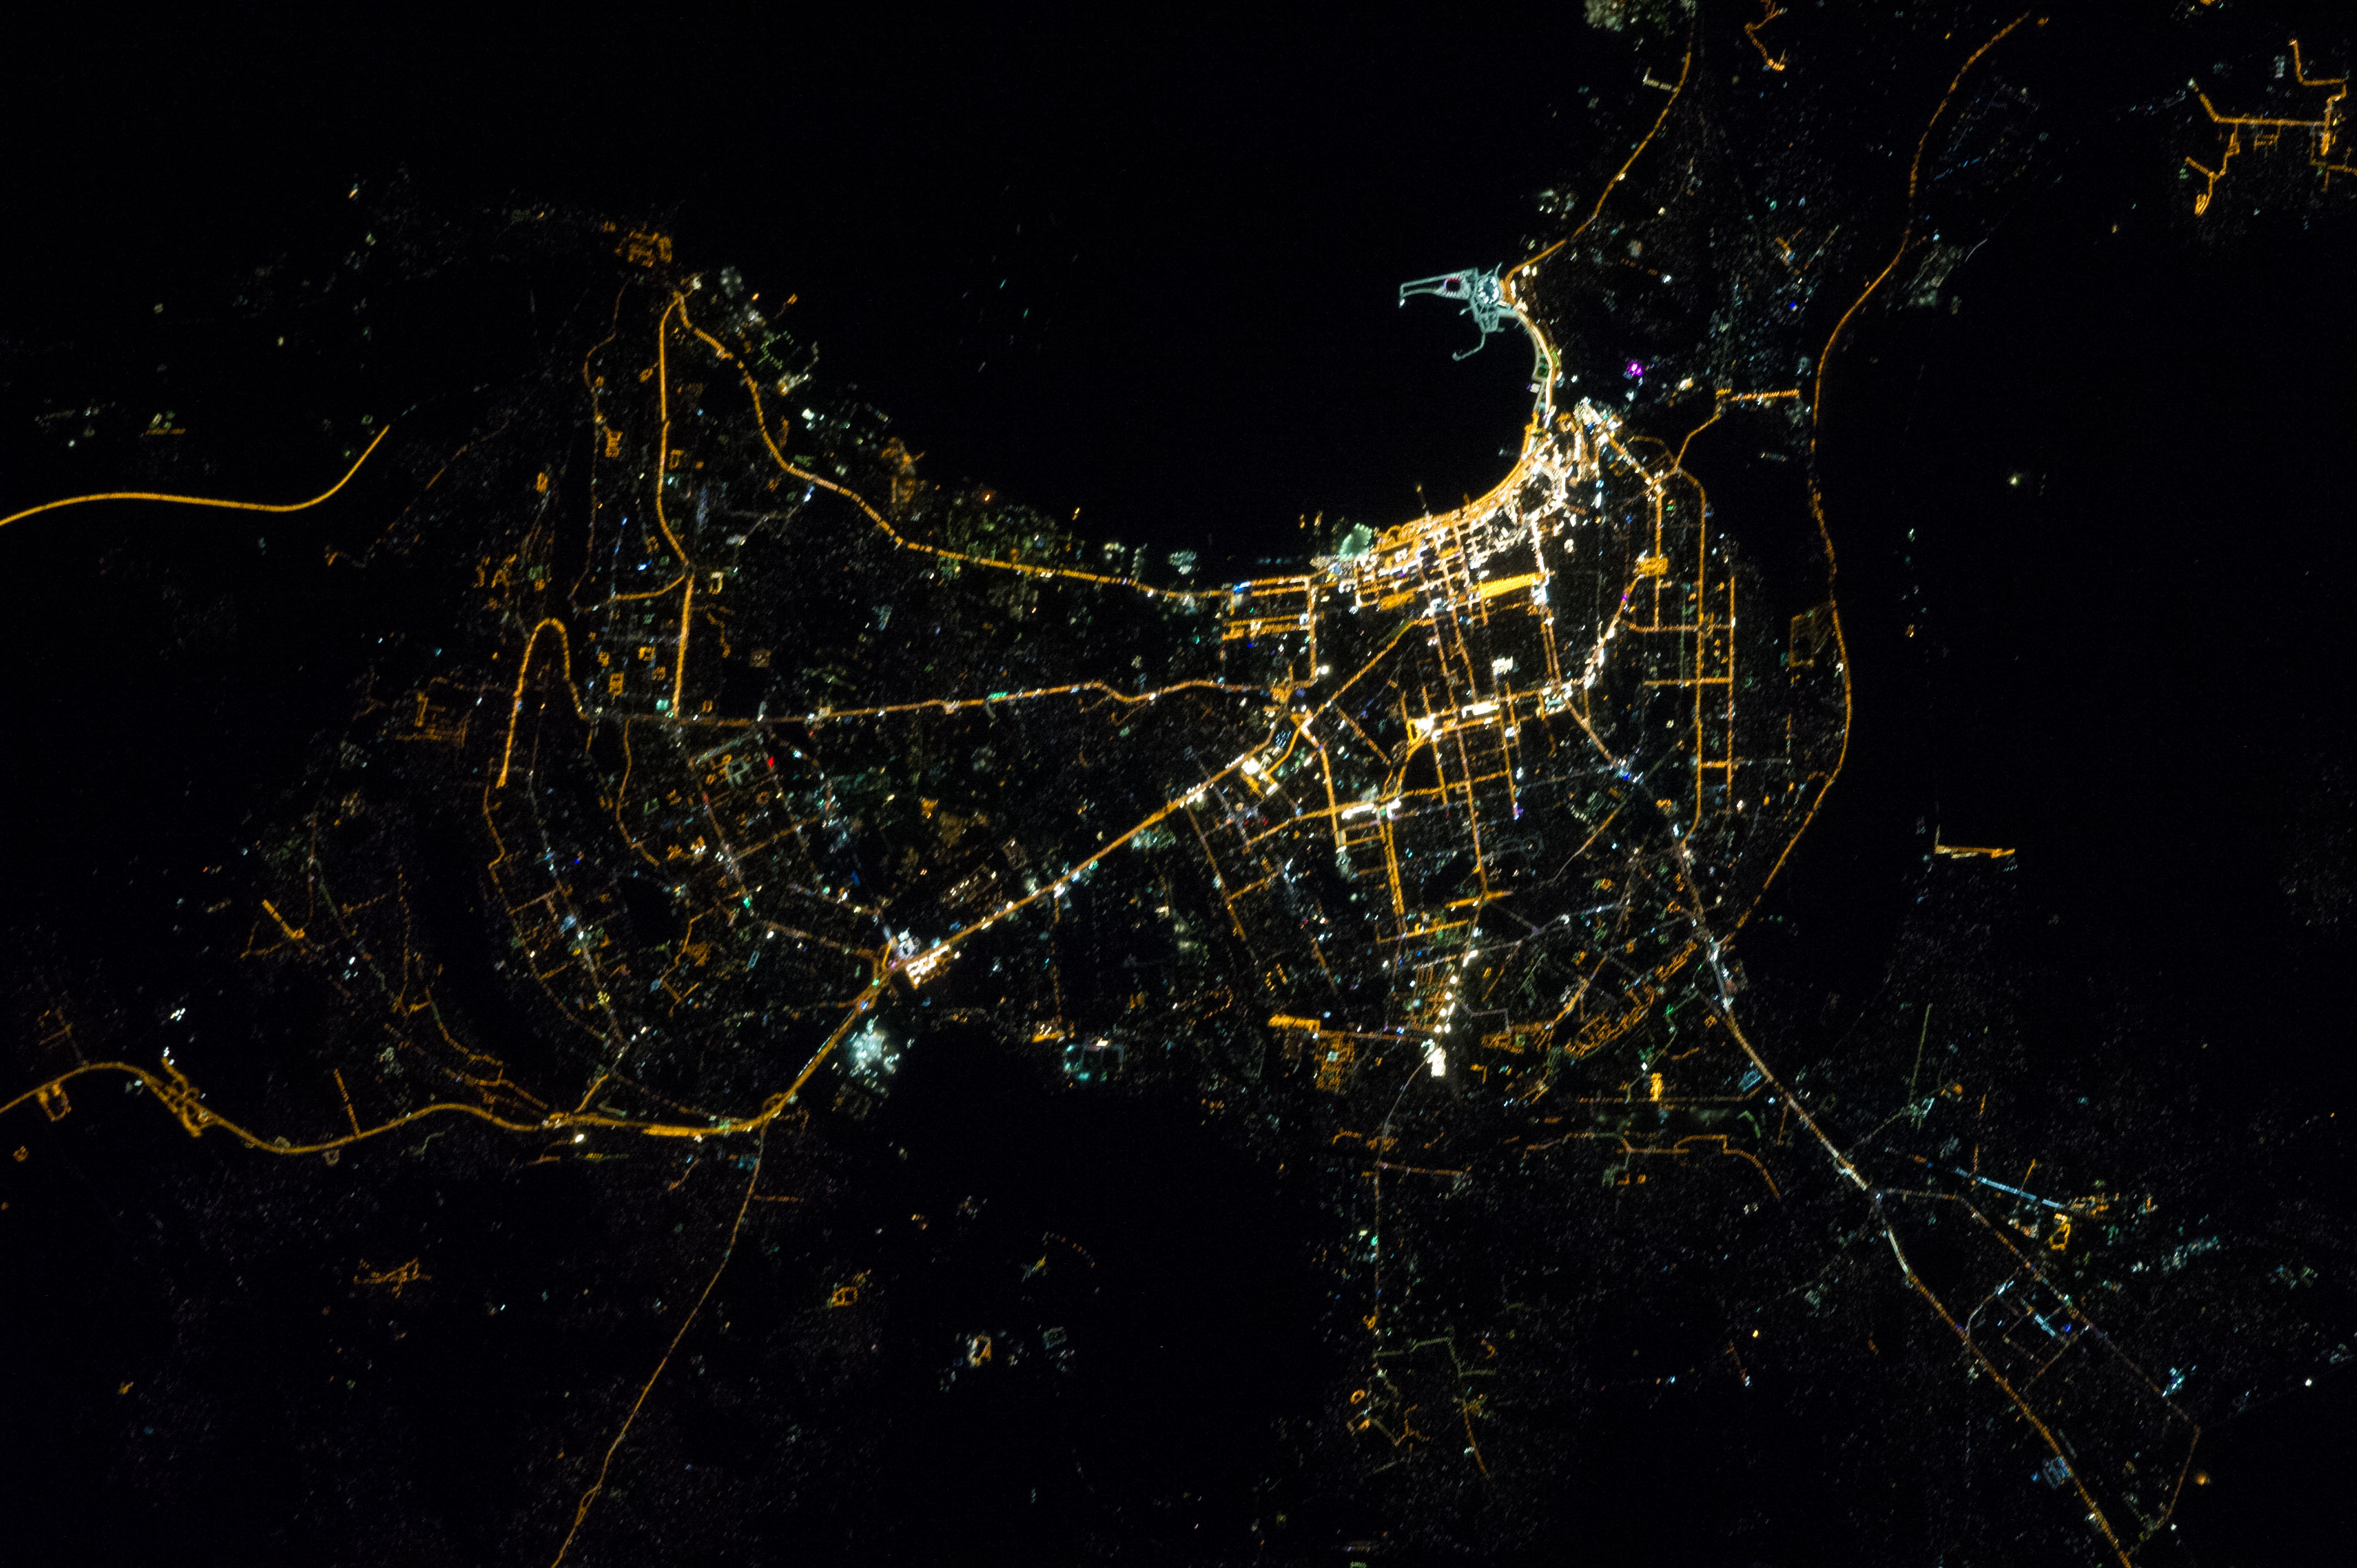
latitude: 40.3
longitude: 49.8
